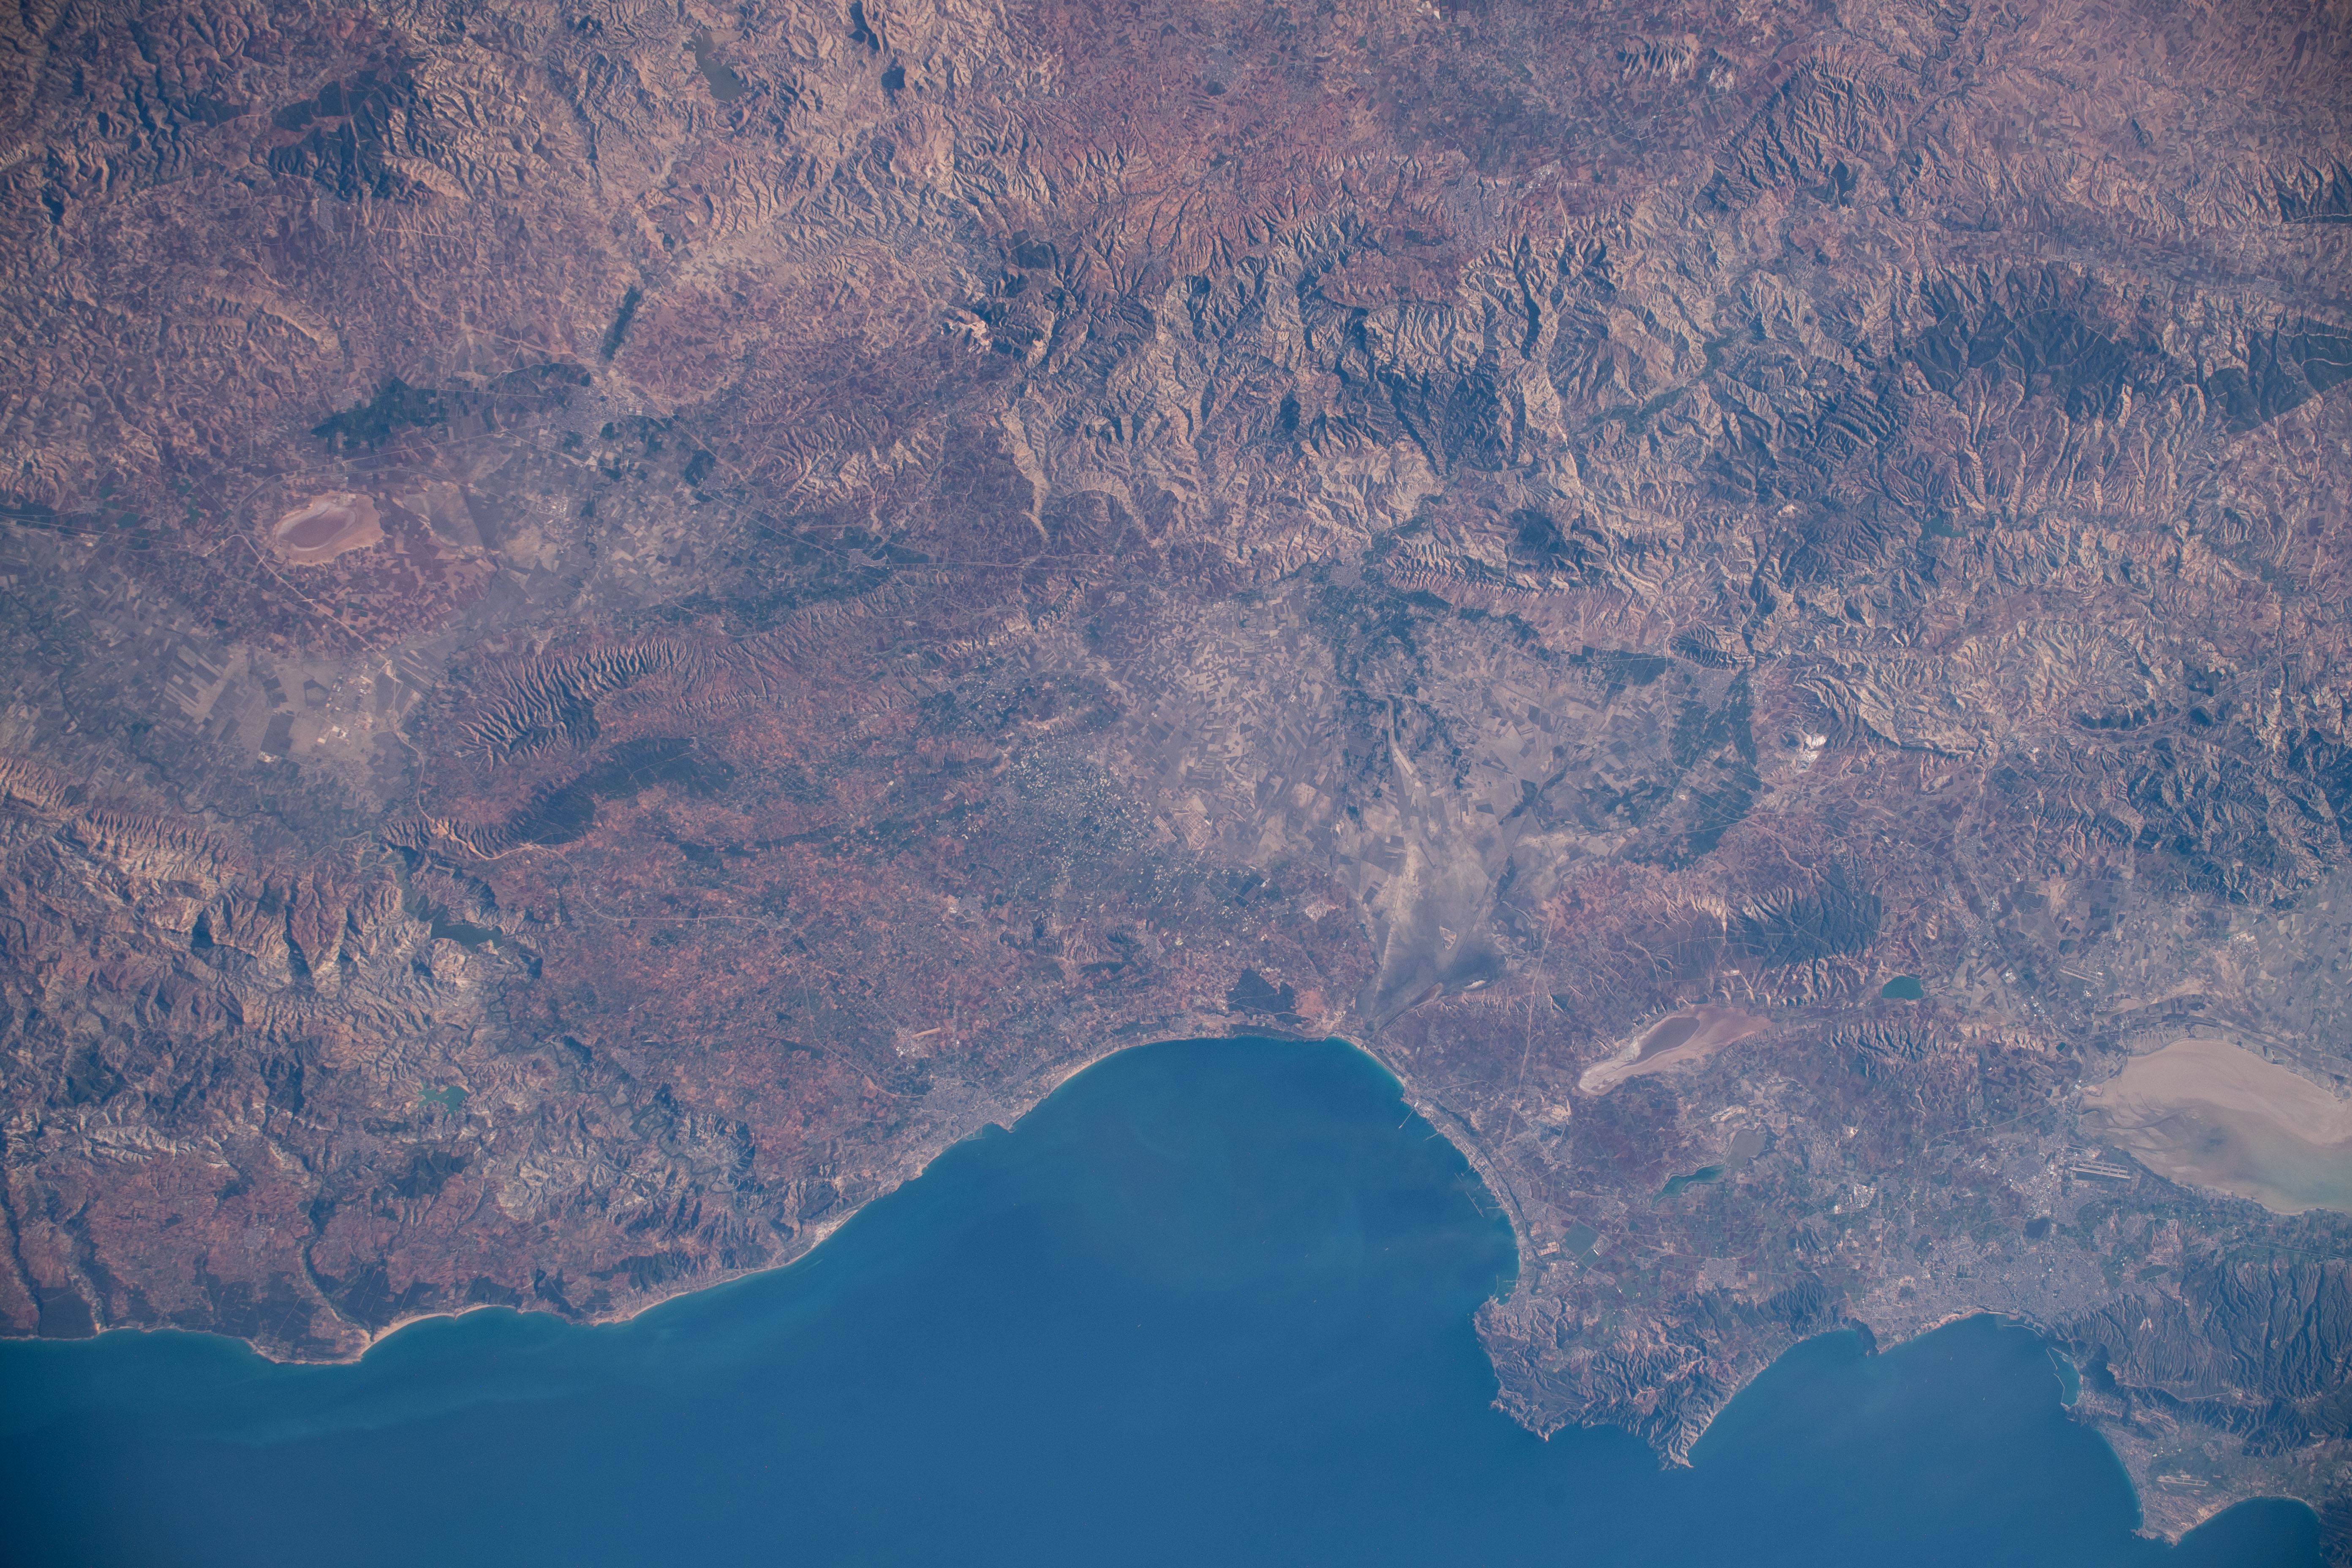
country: ALGERIA
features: SEBKHA D'ORAN, ARZEW GULF, MOSTAGANEM
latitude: 35.7
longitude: 0.0
